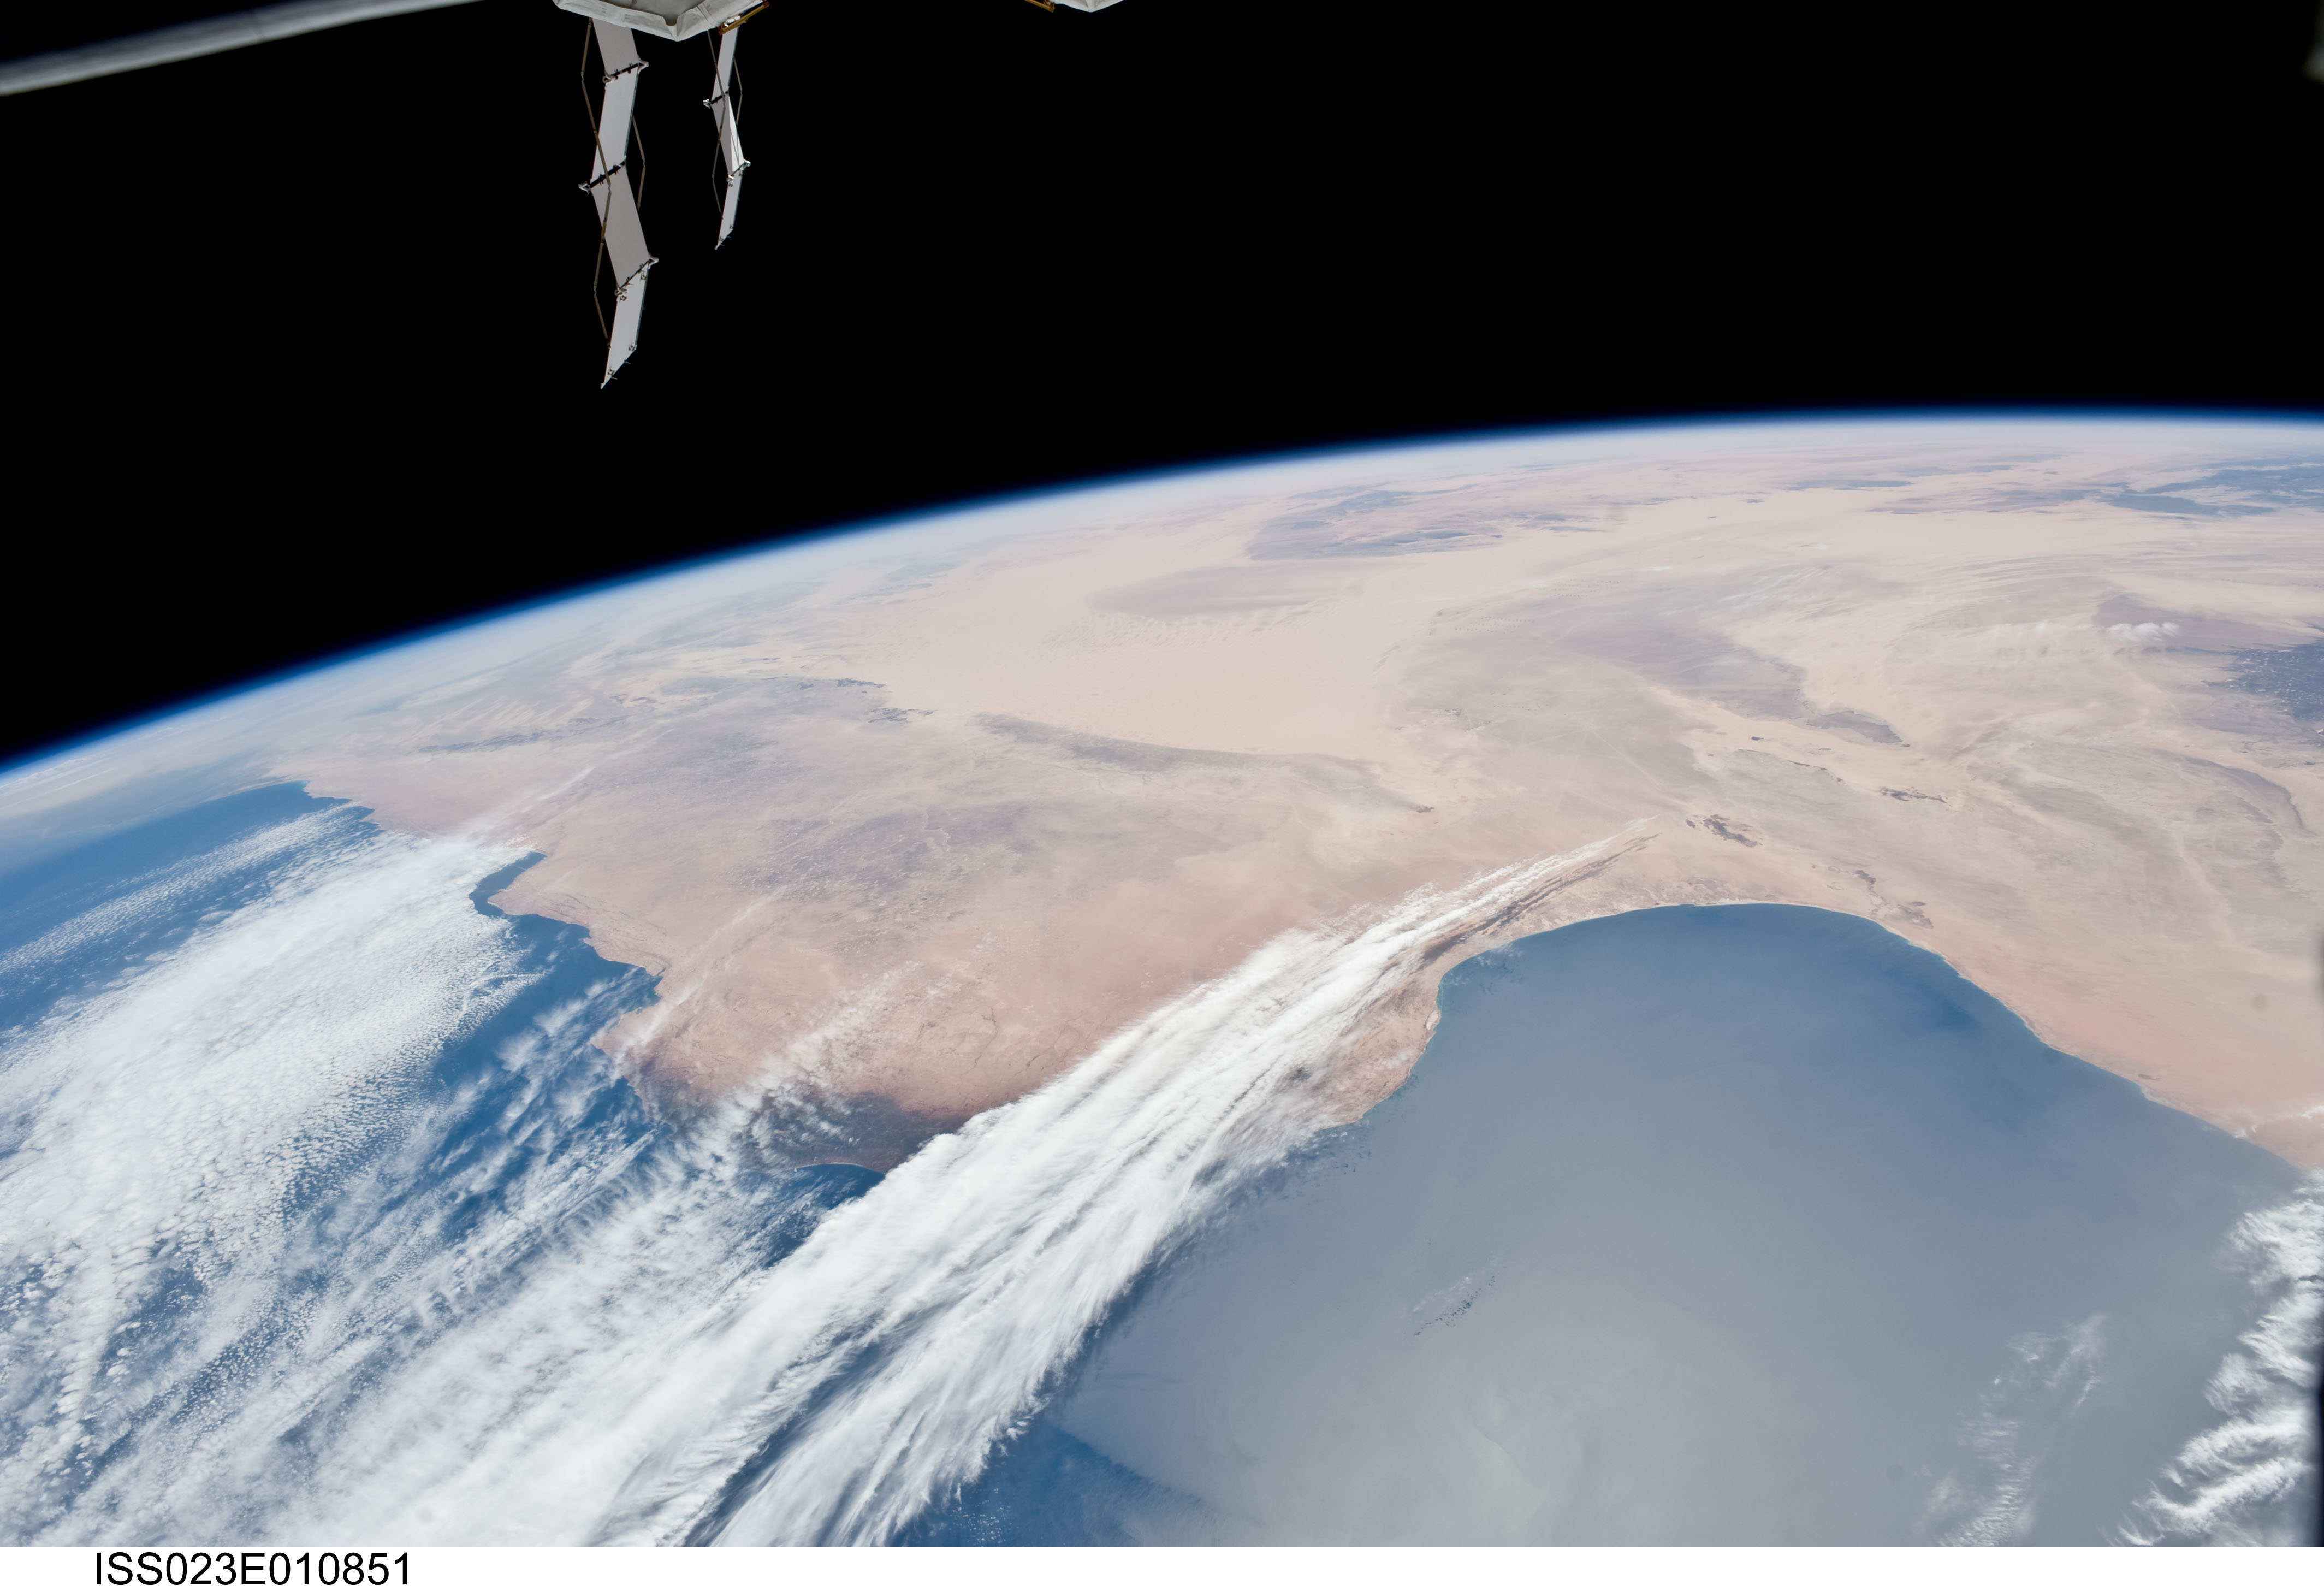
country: LIBYA
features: PAN-GULF OF SIRTE, COAST, GREAT SAND SEA, SAHARA DESERT, ISS
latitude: 30.0
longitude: 23.0
